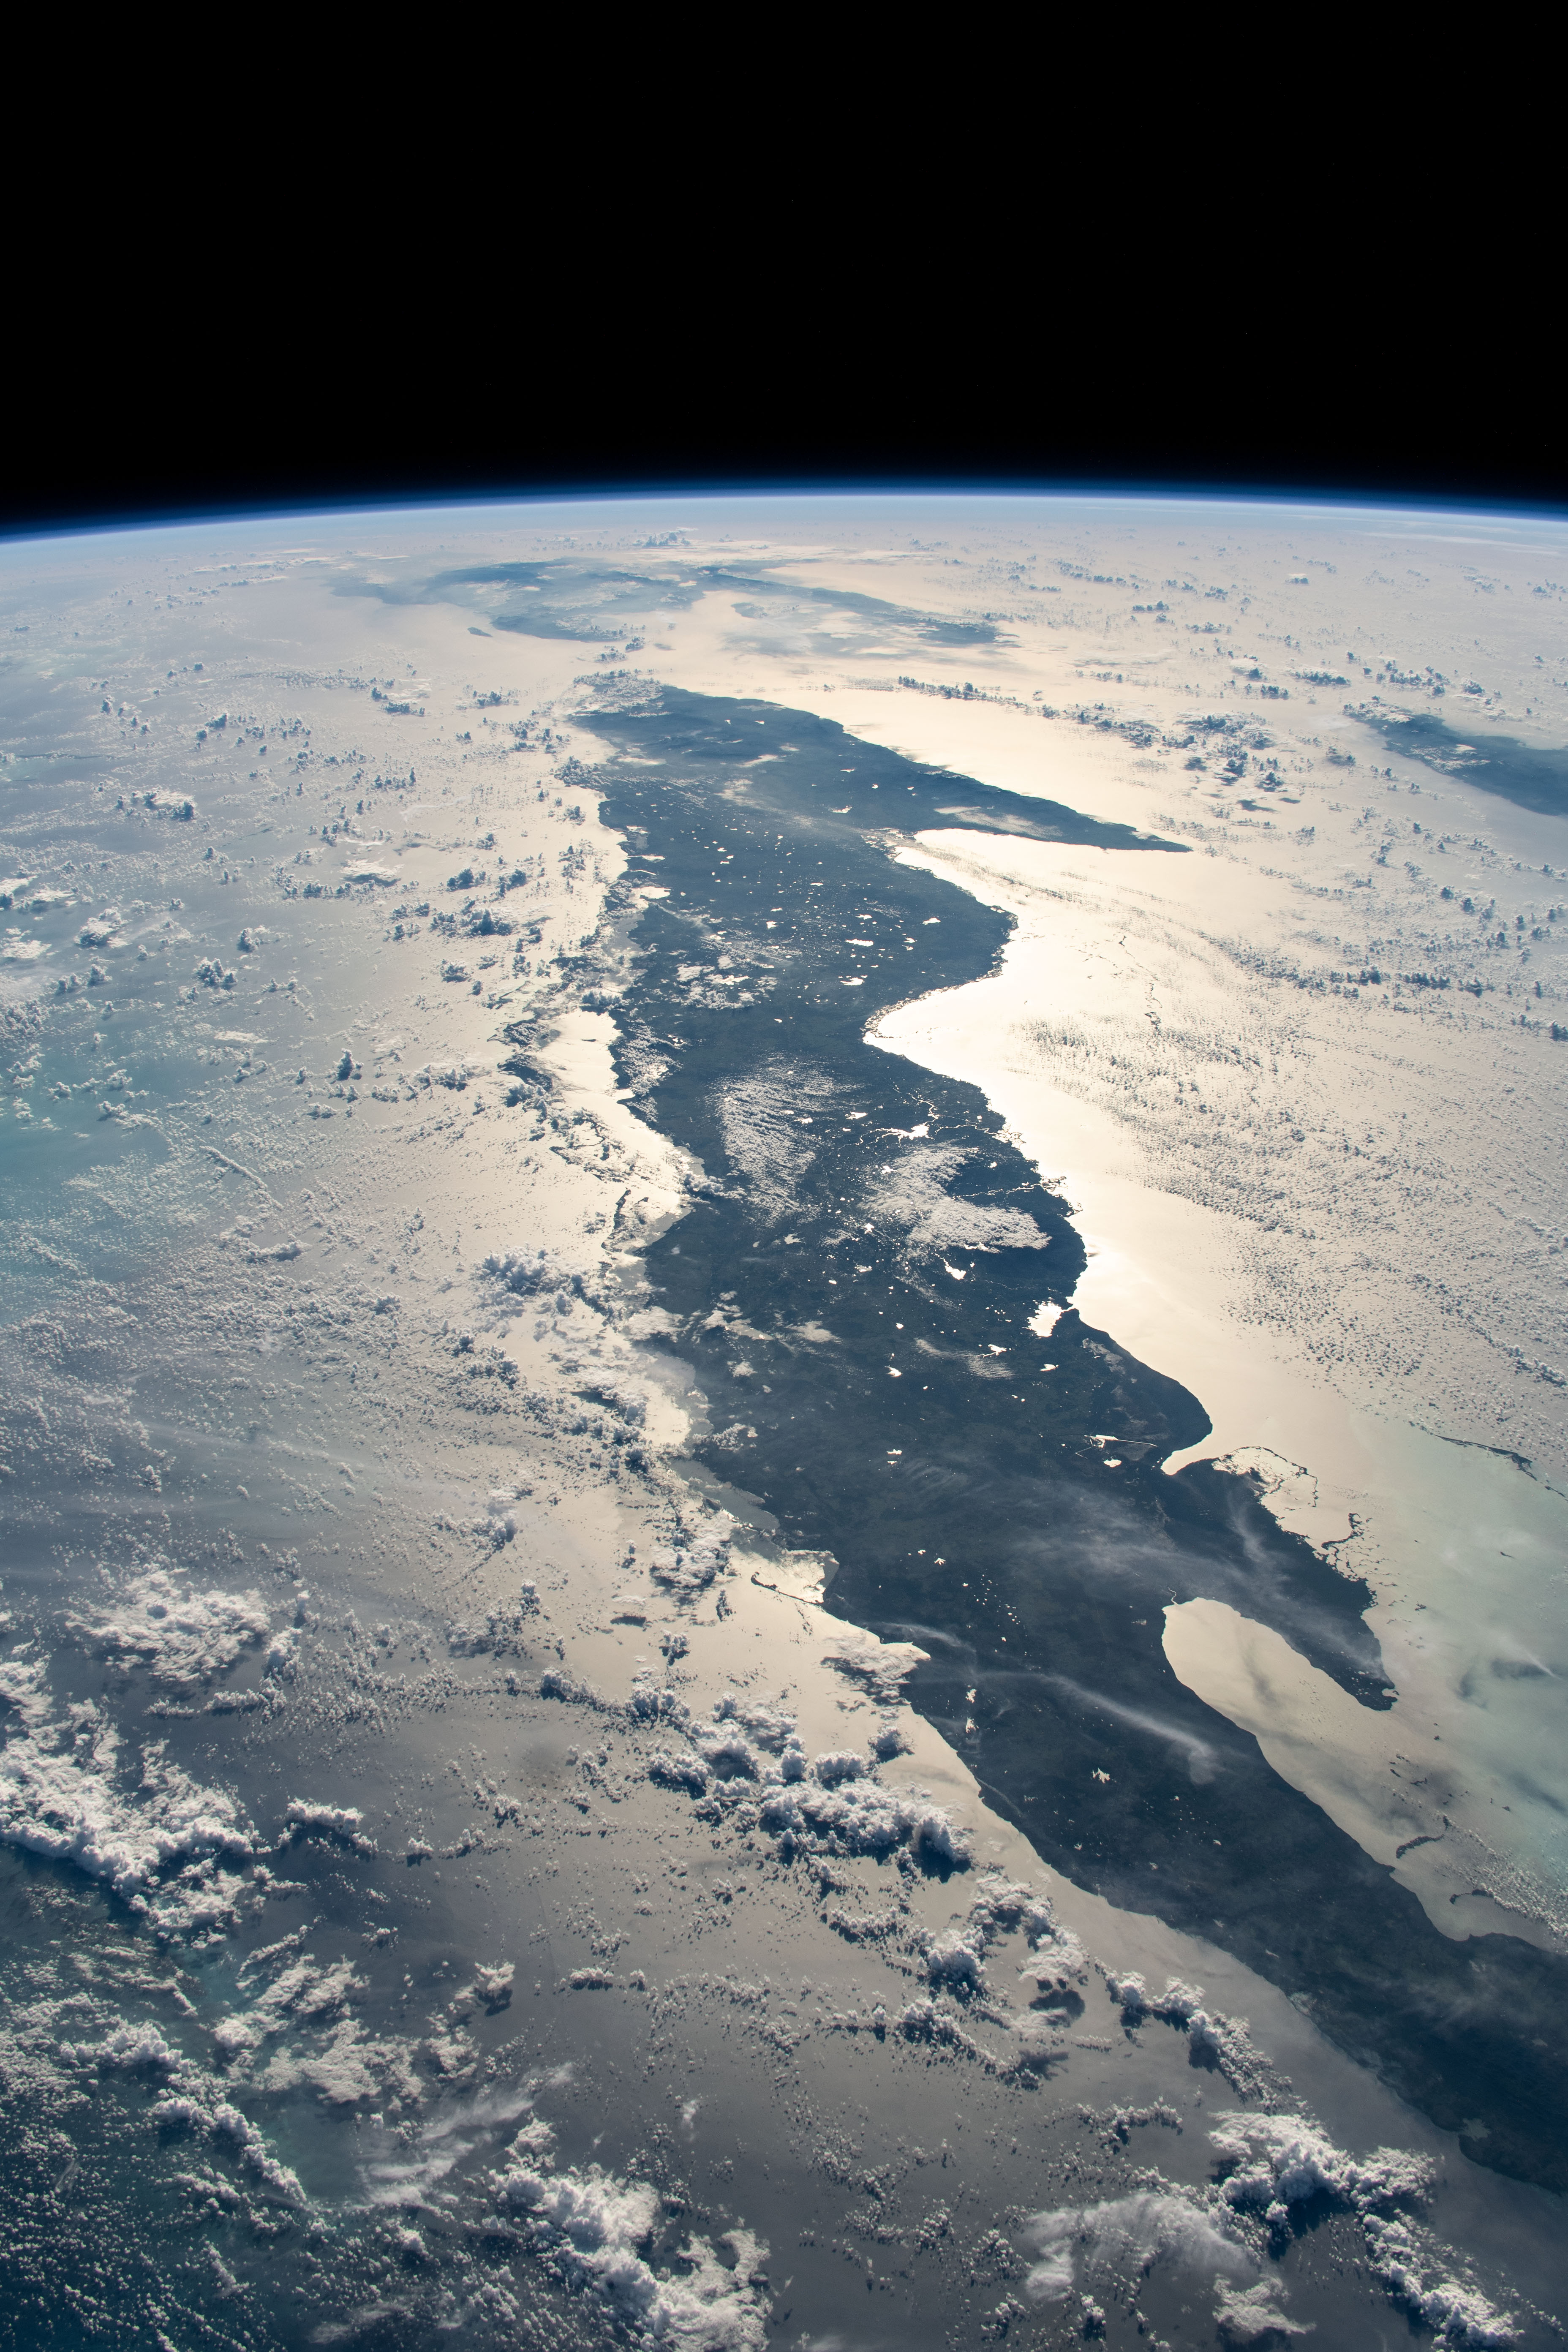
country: CUBA
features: CUBA
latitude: 22.0
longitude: -79.5
